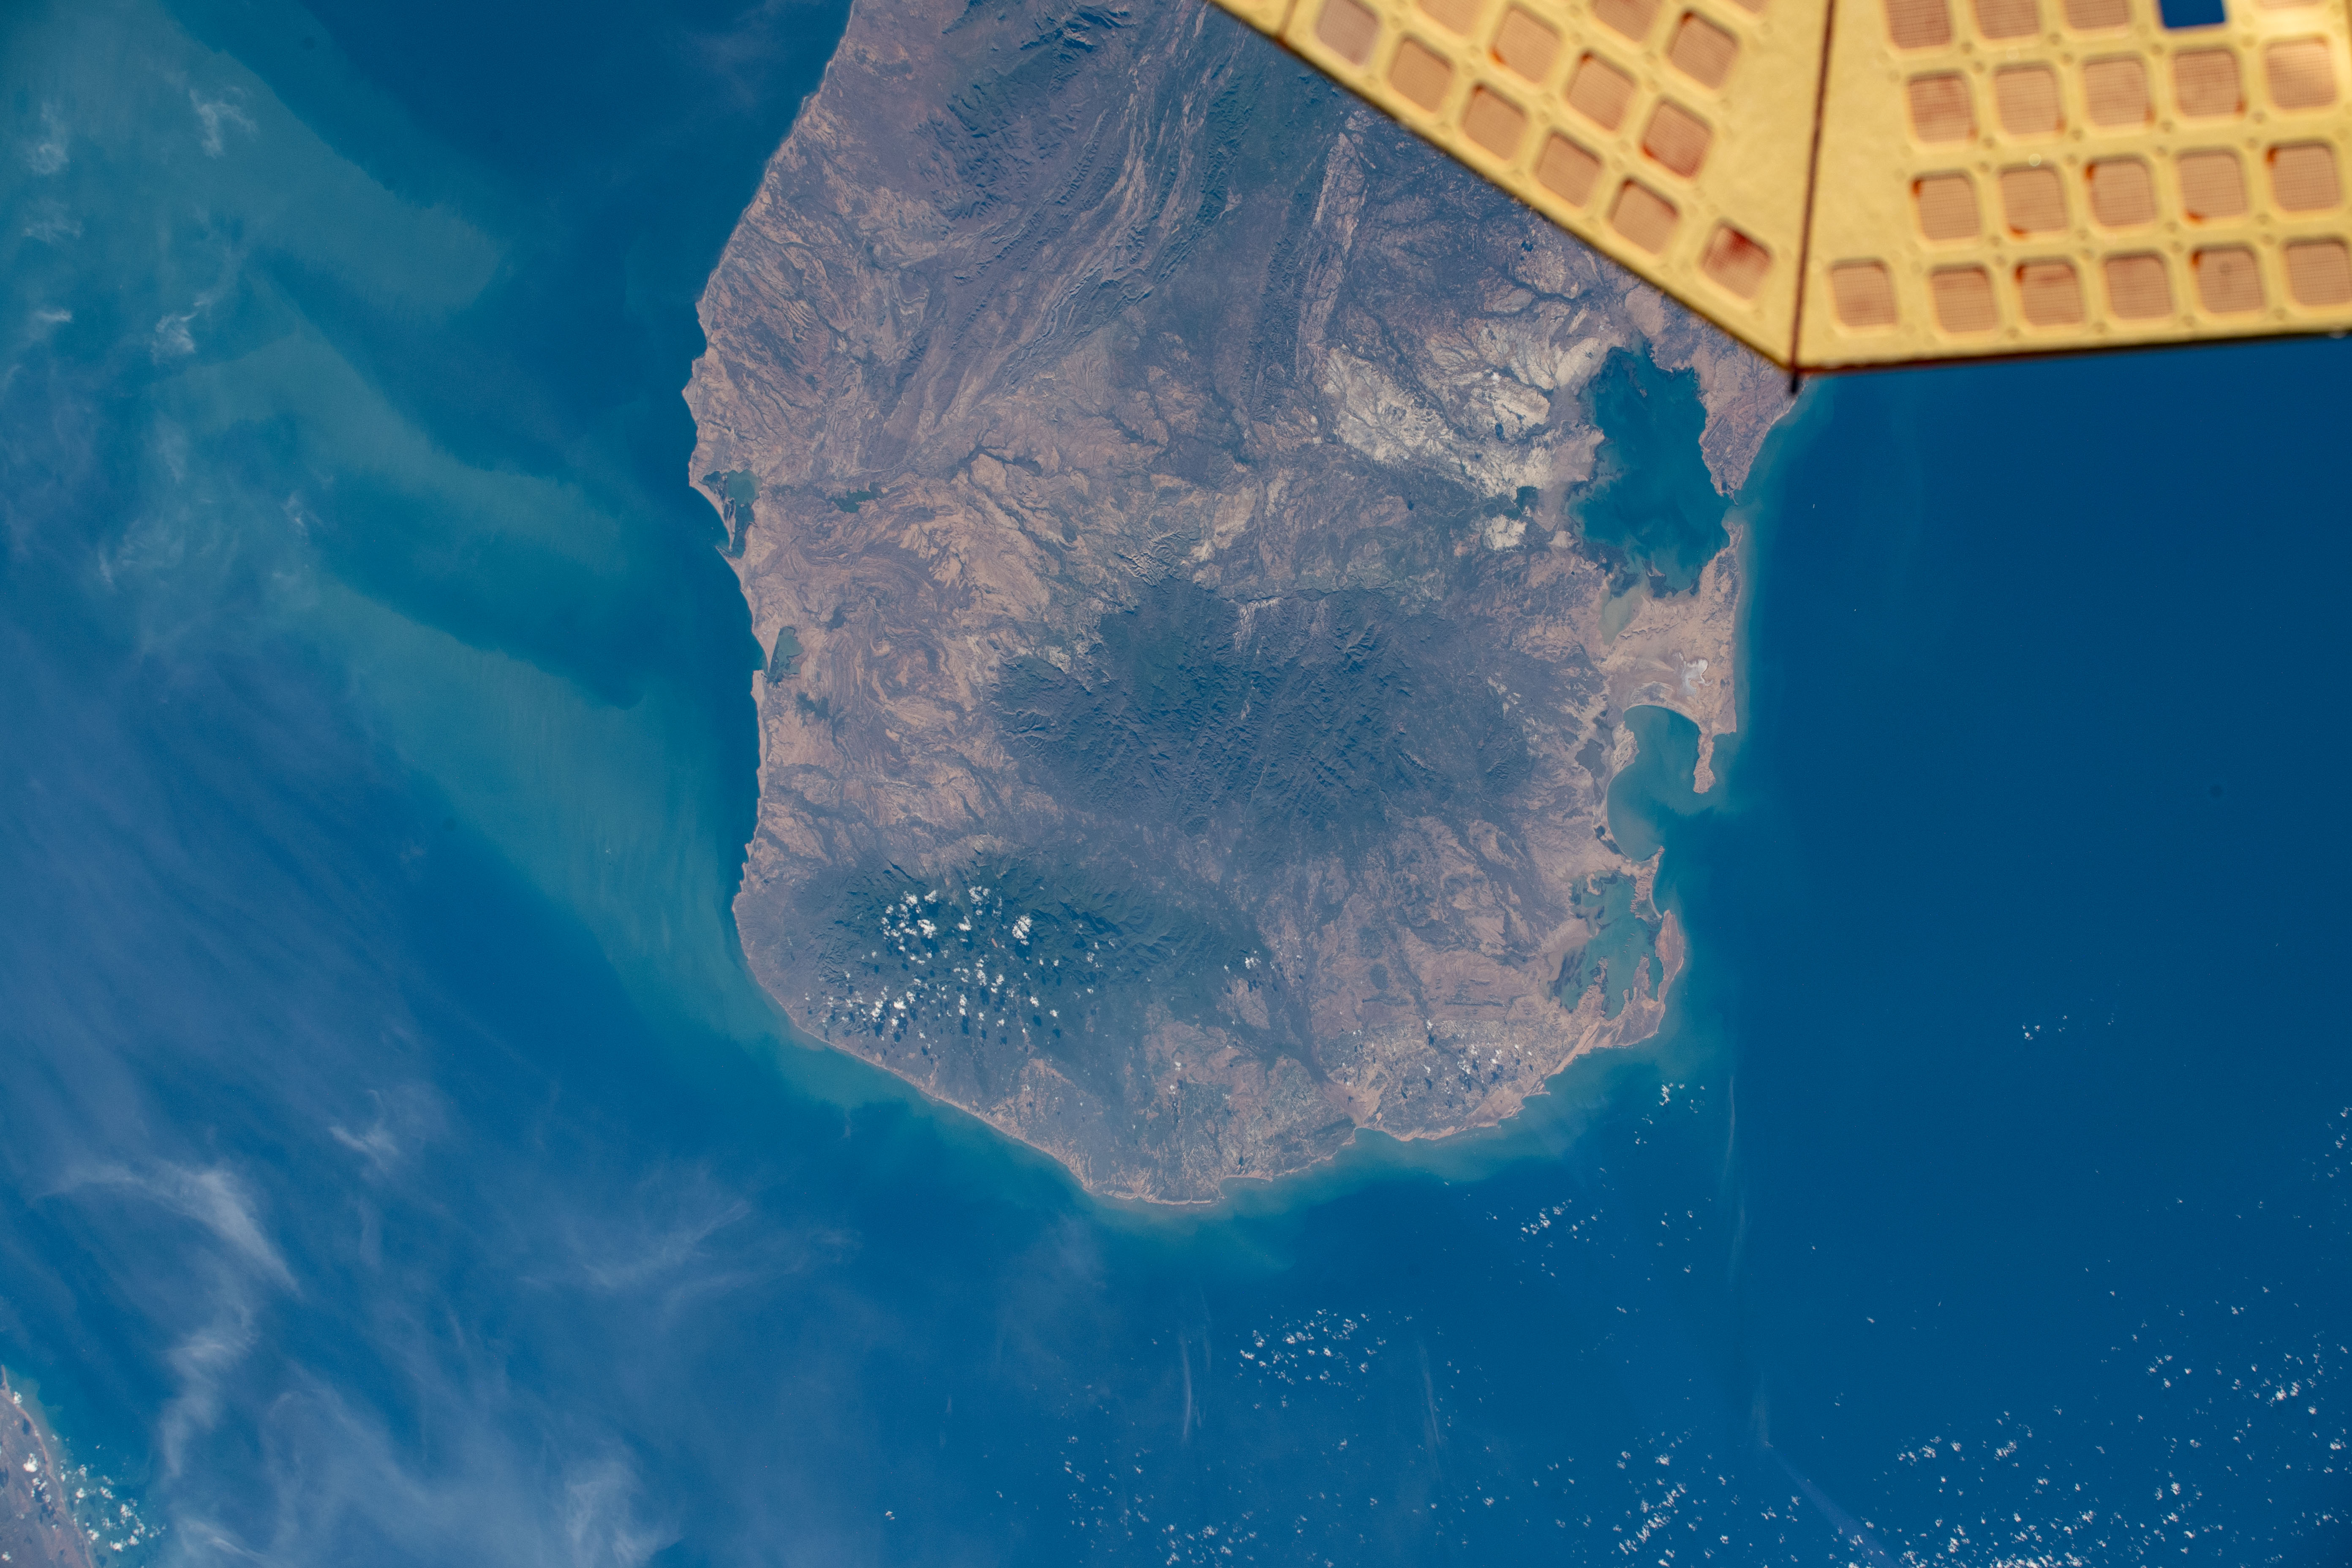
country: COLOMBIA
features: GULF OF VENEZUELA, MACUIRA NATIONAL PARK
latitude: 12.2
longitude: -71.6
